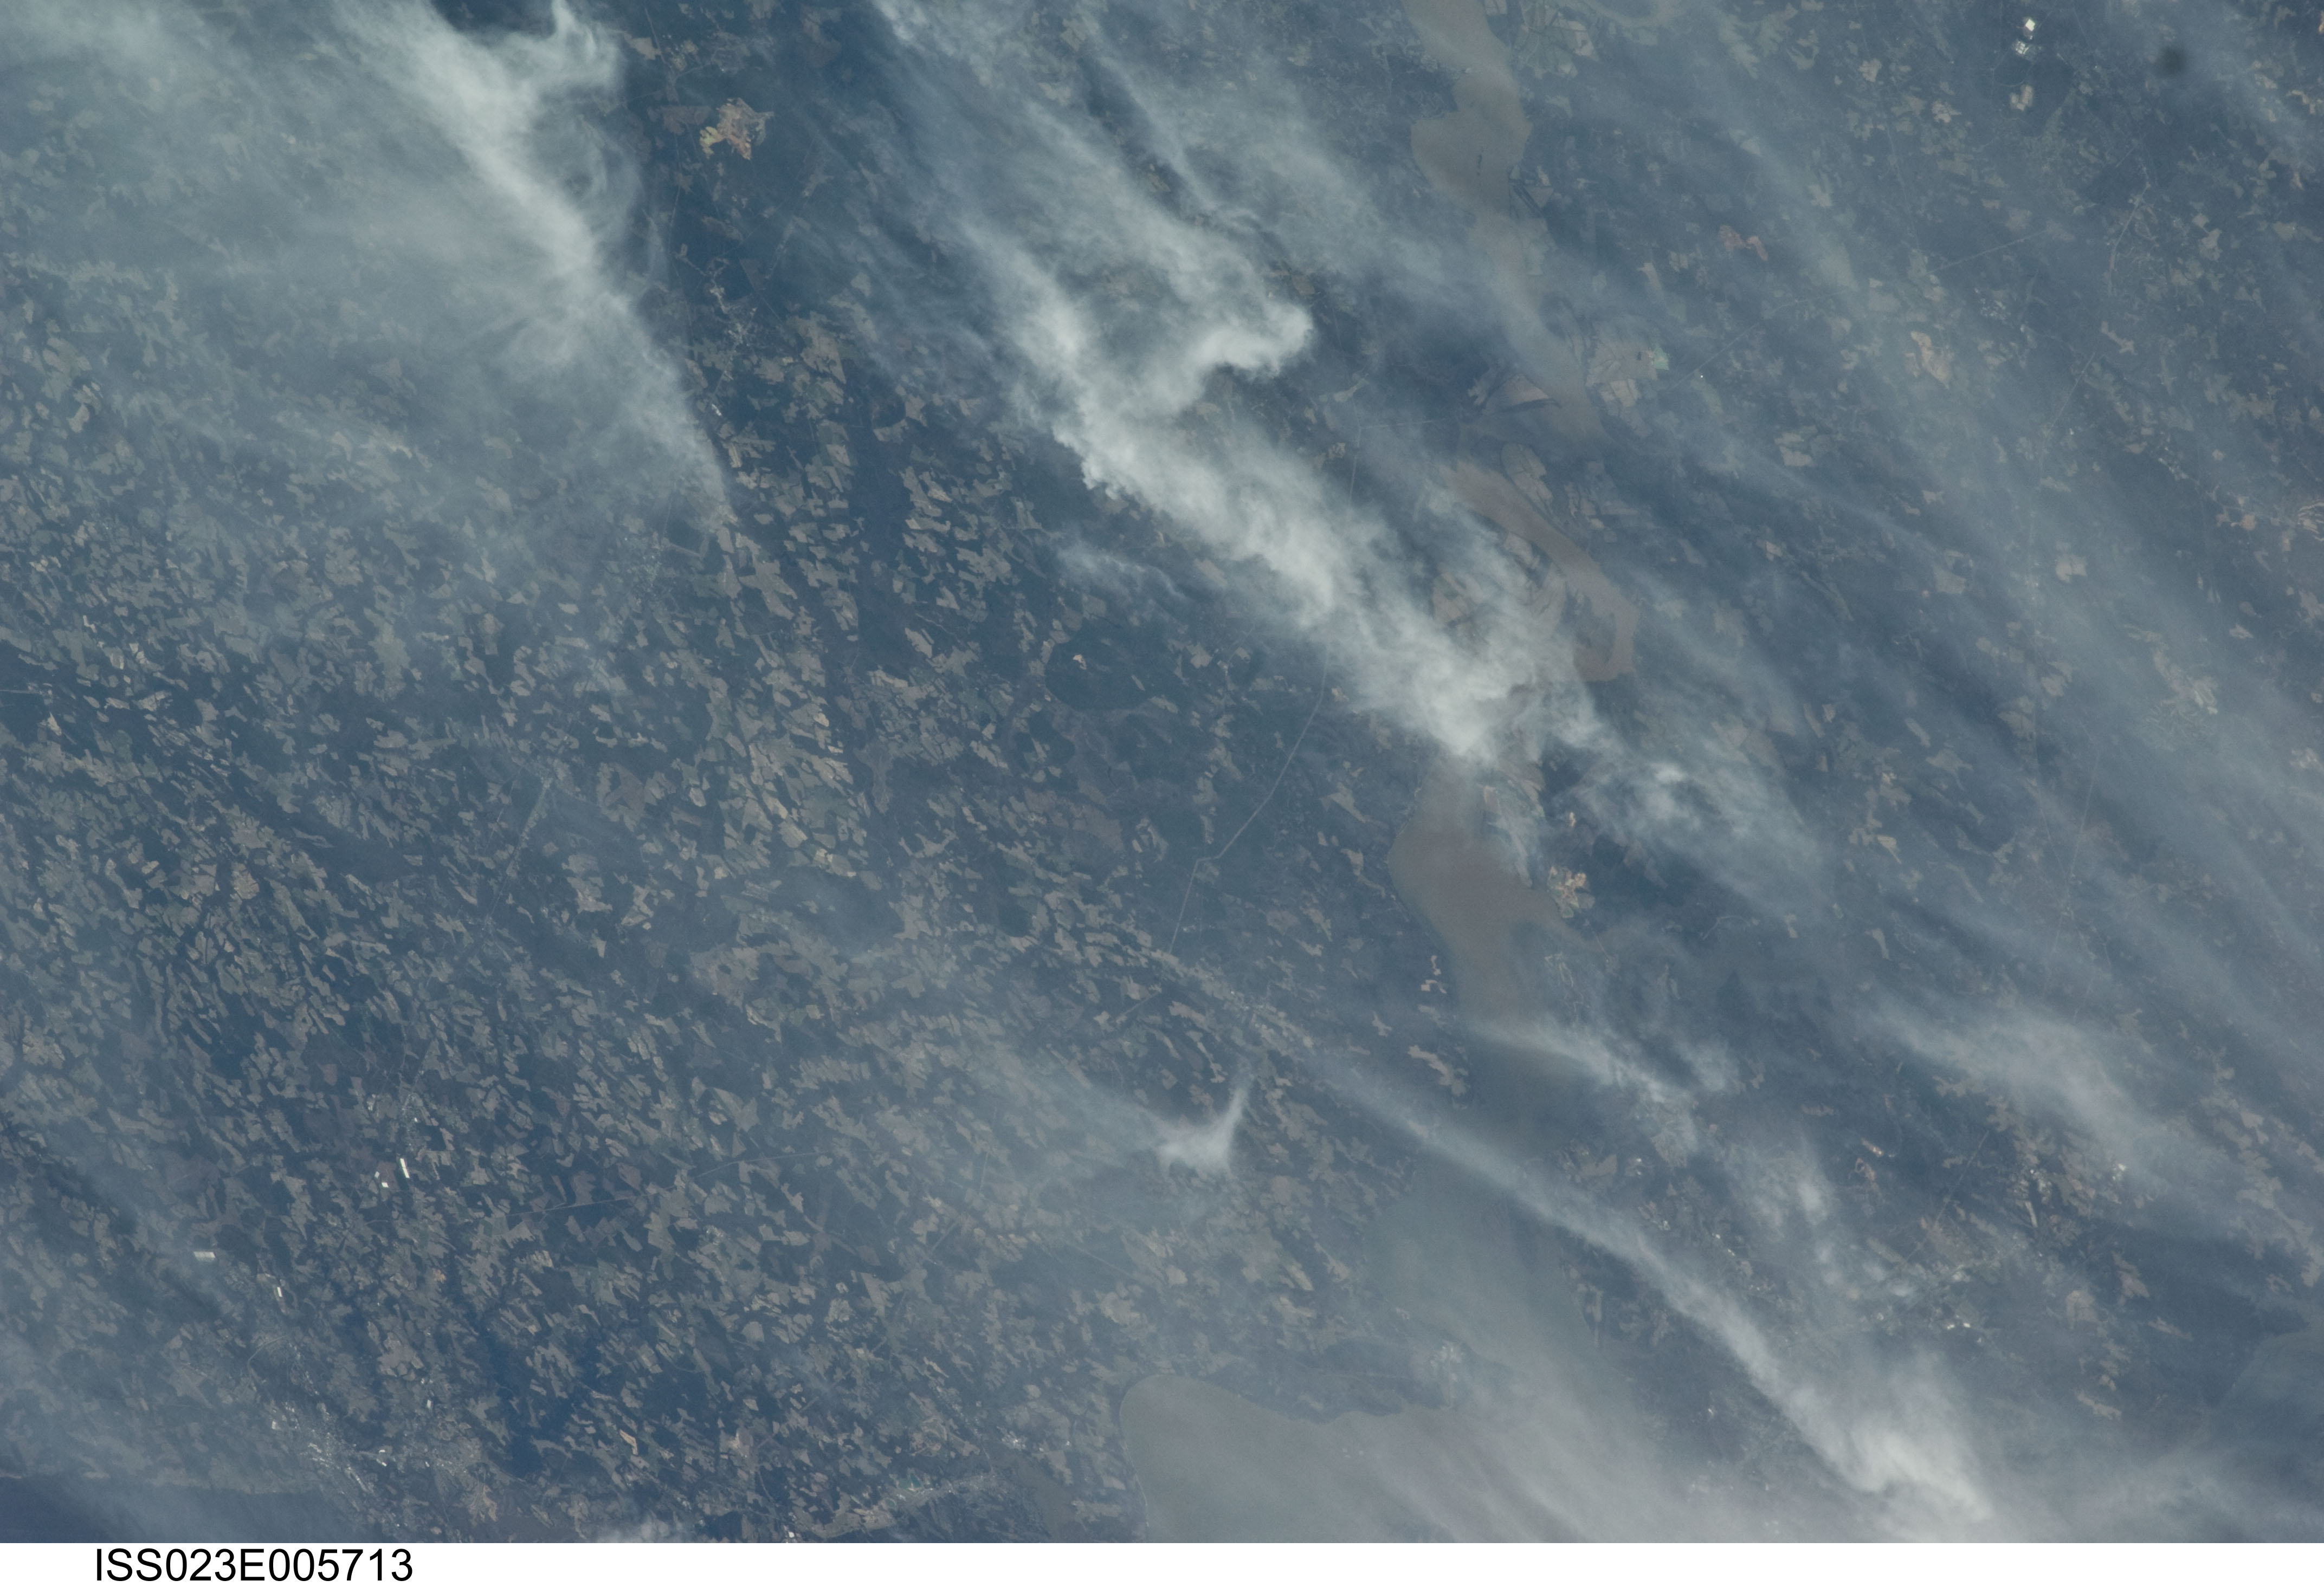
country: USA-VIRGINIA
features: SURRY, JAMES R., WILLIAMSBURG, ISLE OF WIGHT
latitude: 37.1
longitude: -76.9
